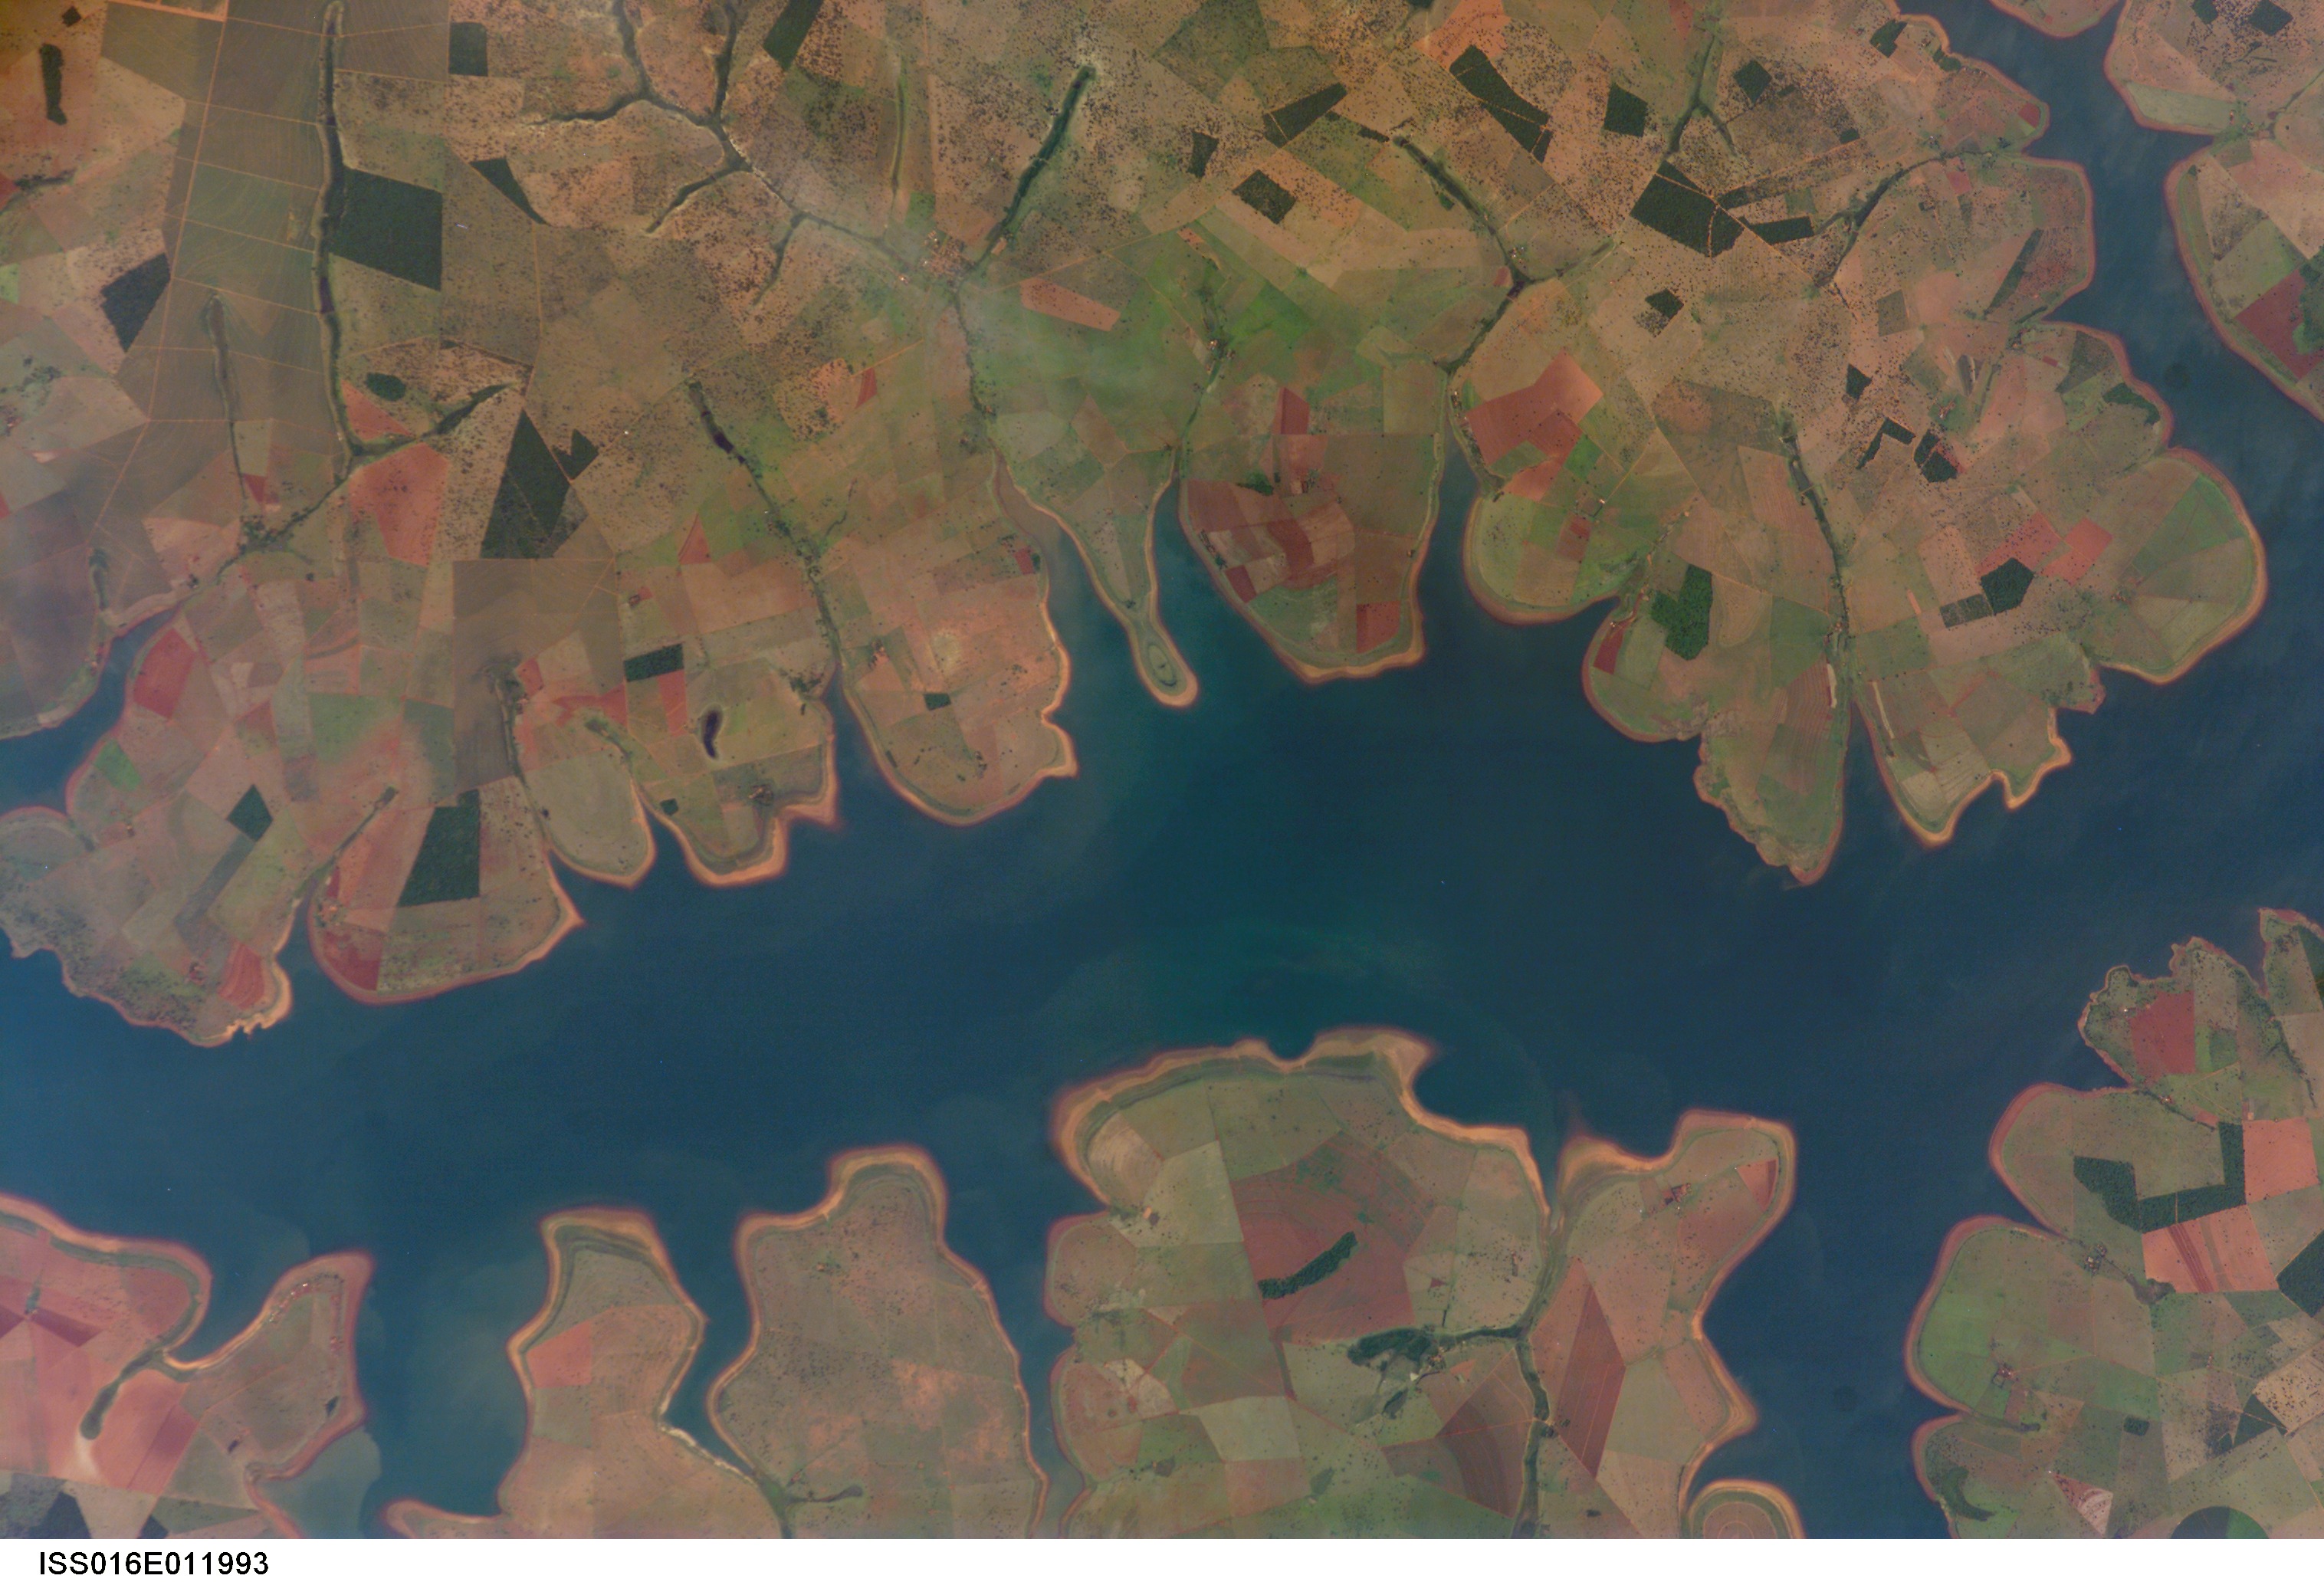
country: BRAZIL
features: PARANAIBA R., AGR.
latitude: -18.8
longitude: -50.3
